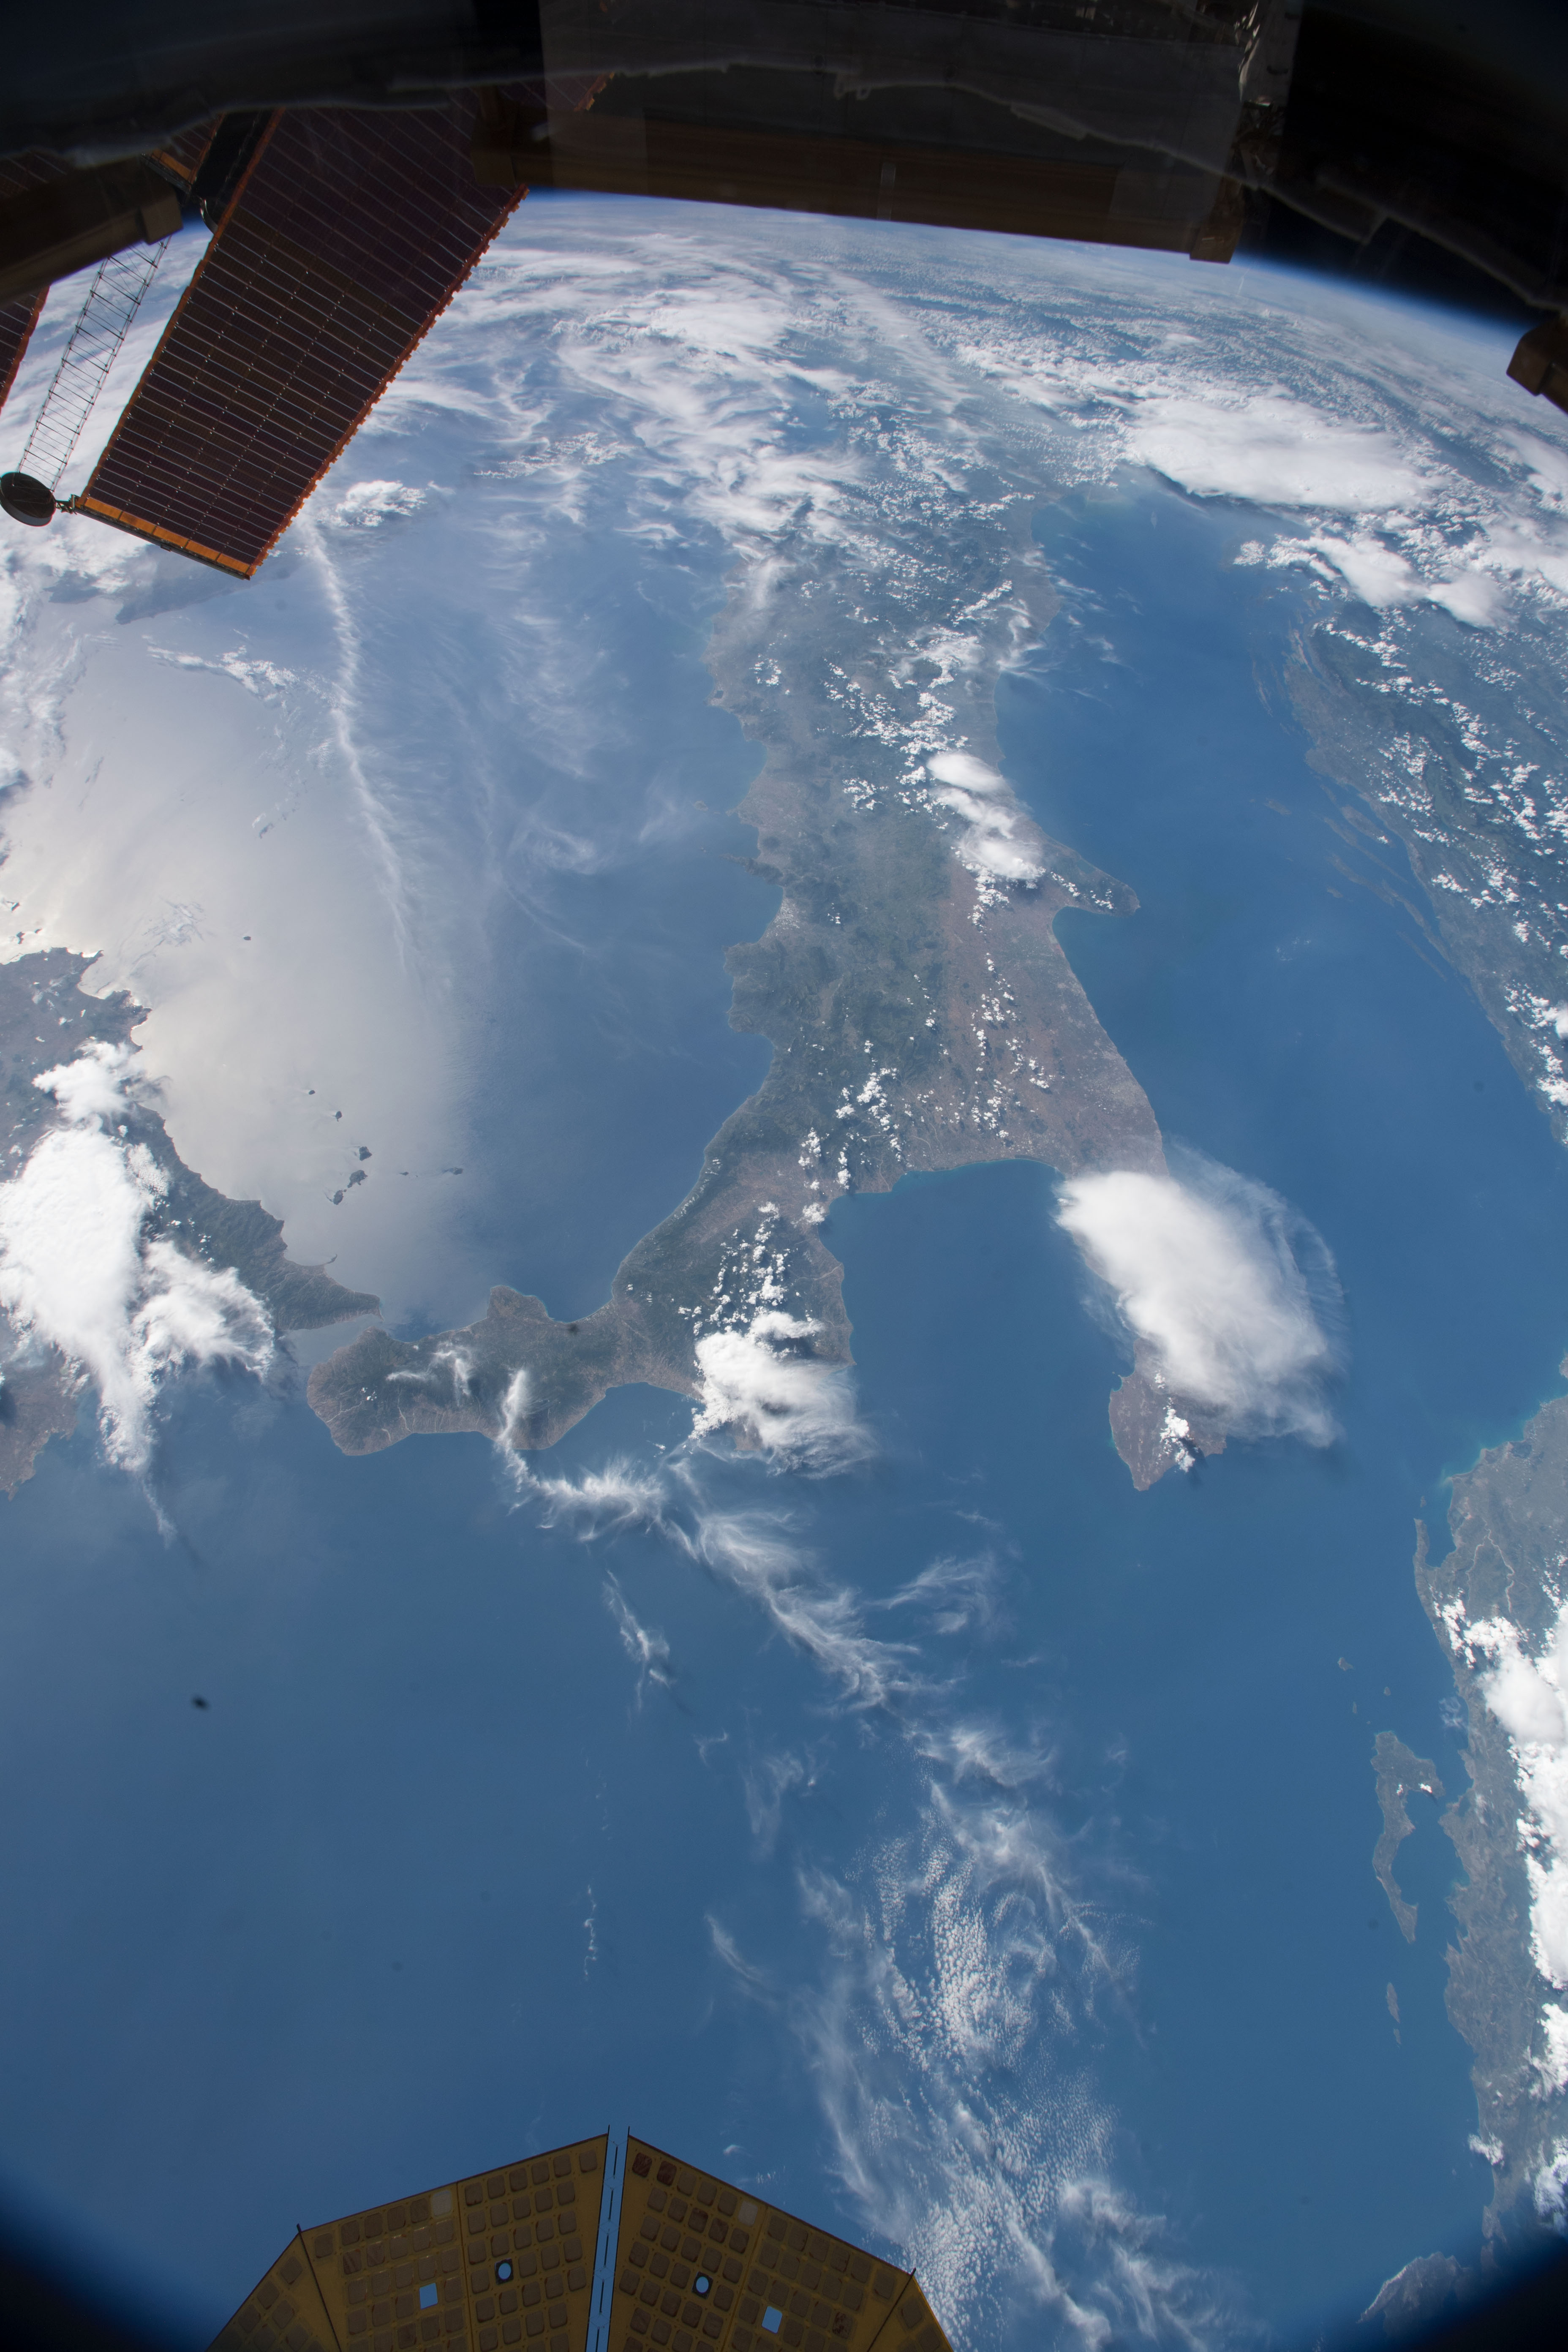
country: ITALY
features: COAST, TYRRHENIAN SEA, POLICASTRO TERRACE, EARTH LIMB
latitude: 39.7
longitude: 16.3
